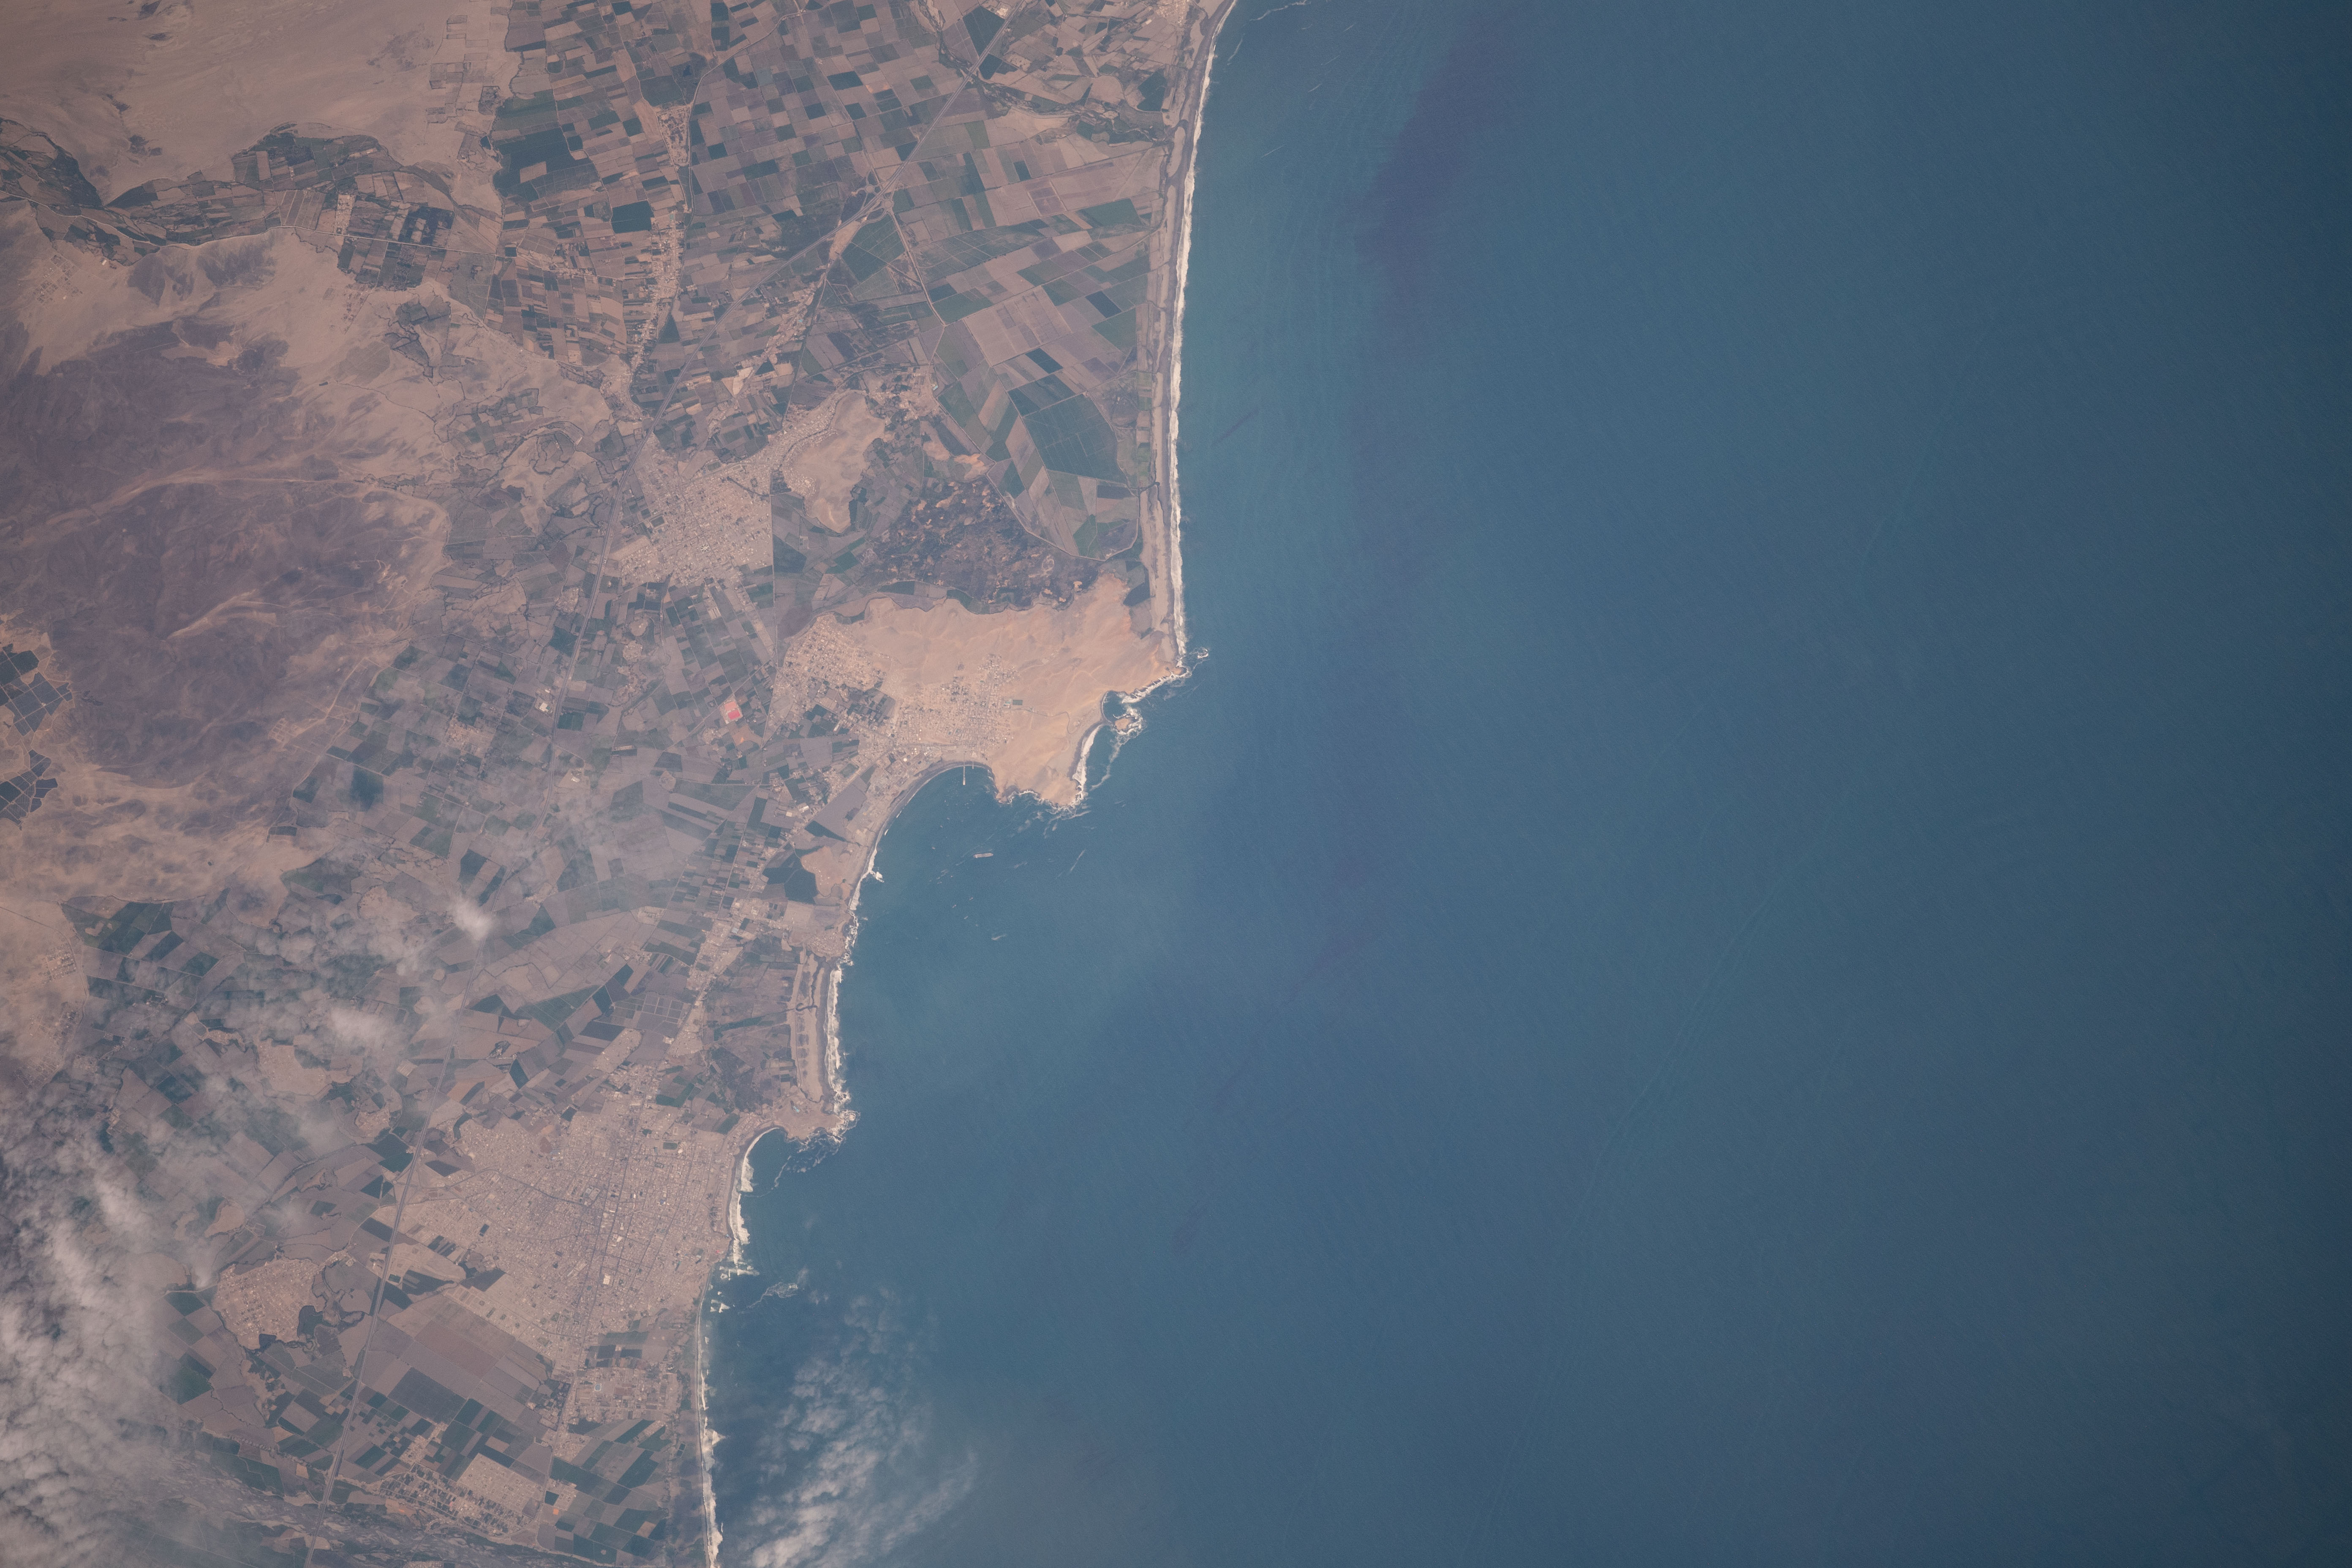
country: PERU
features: SUPE PUERTO, COASTLINE
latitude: -10.8
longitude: -77.8
